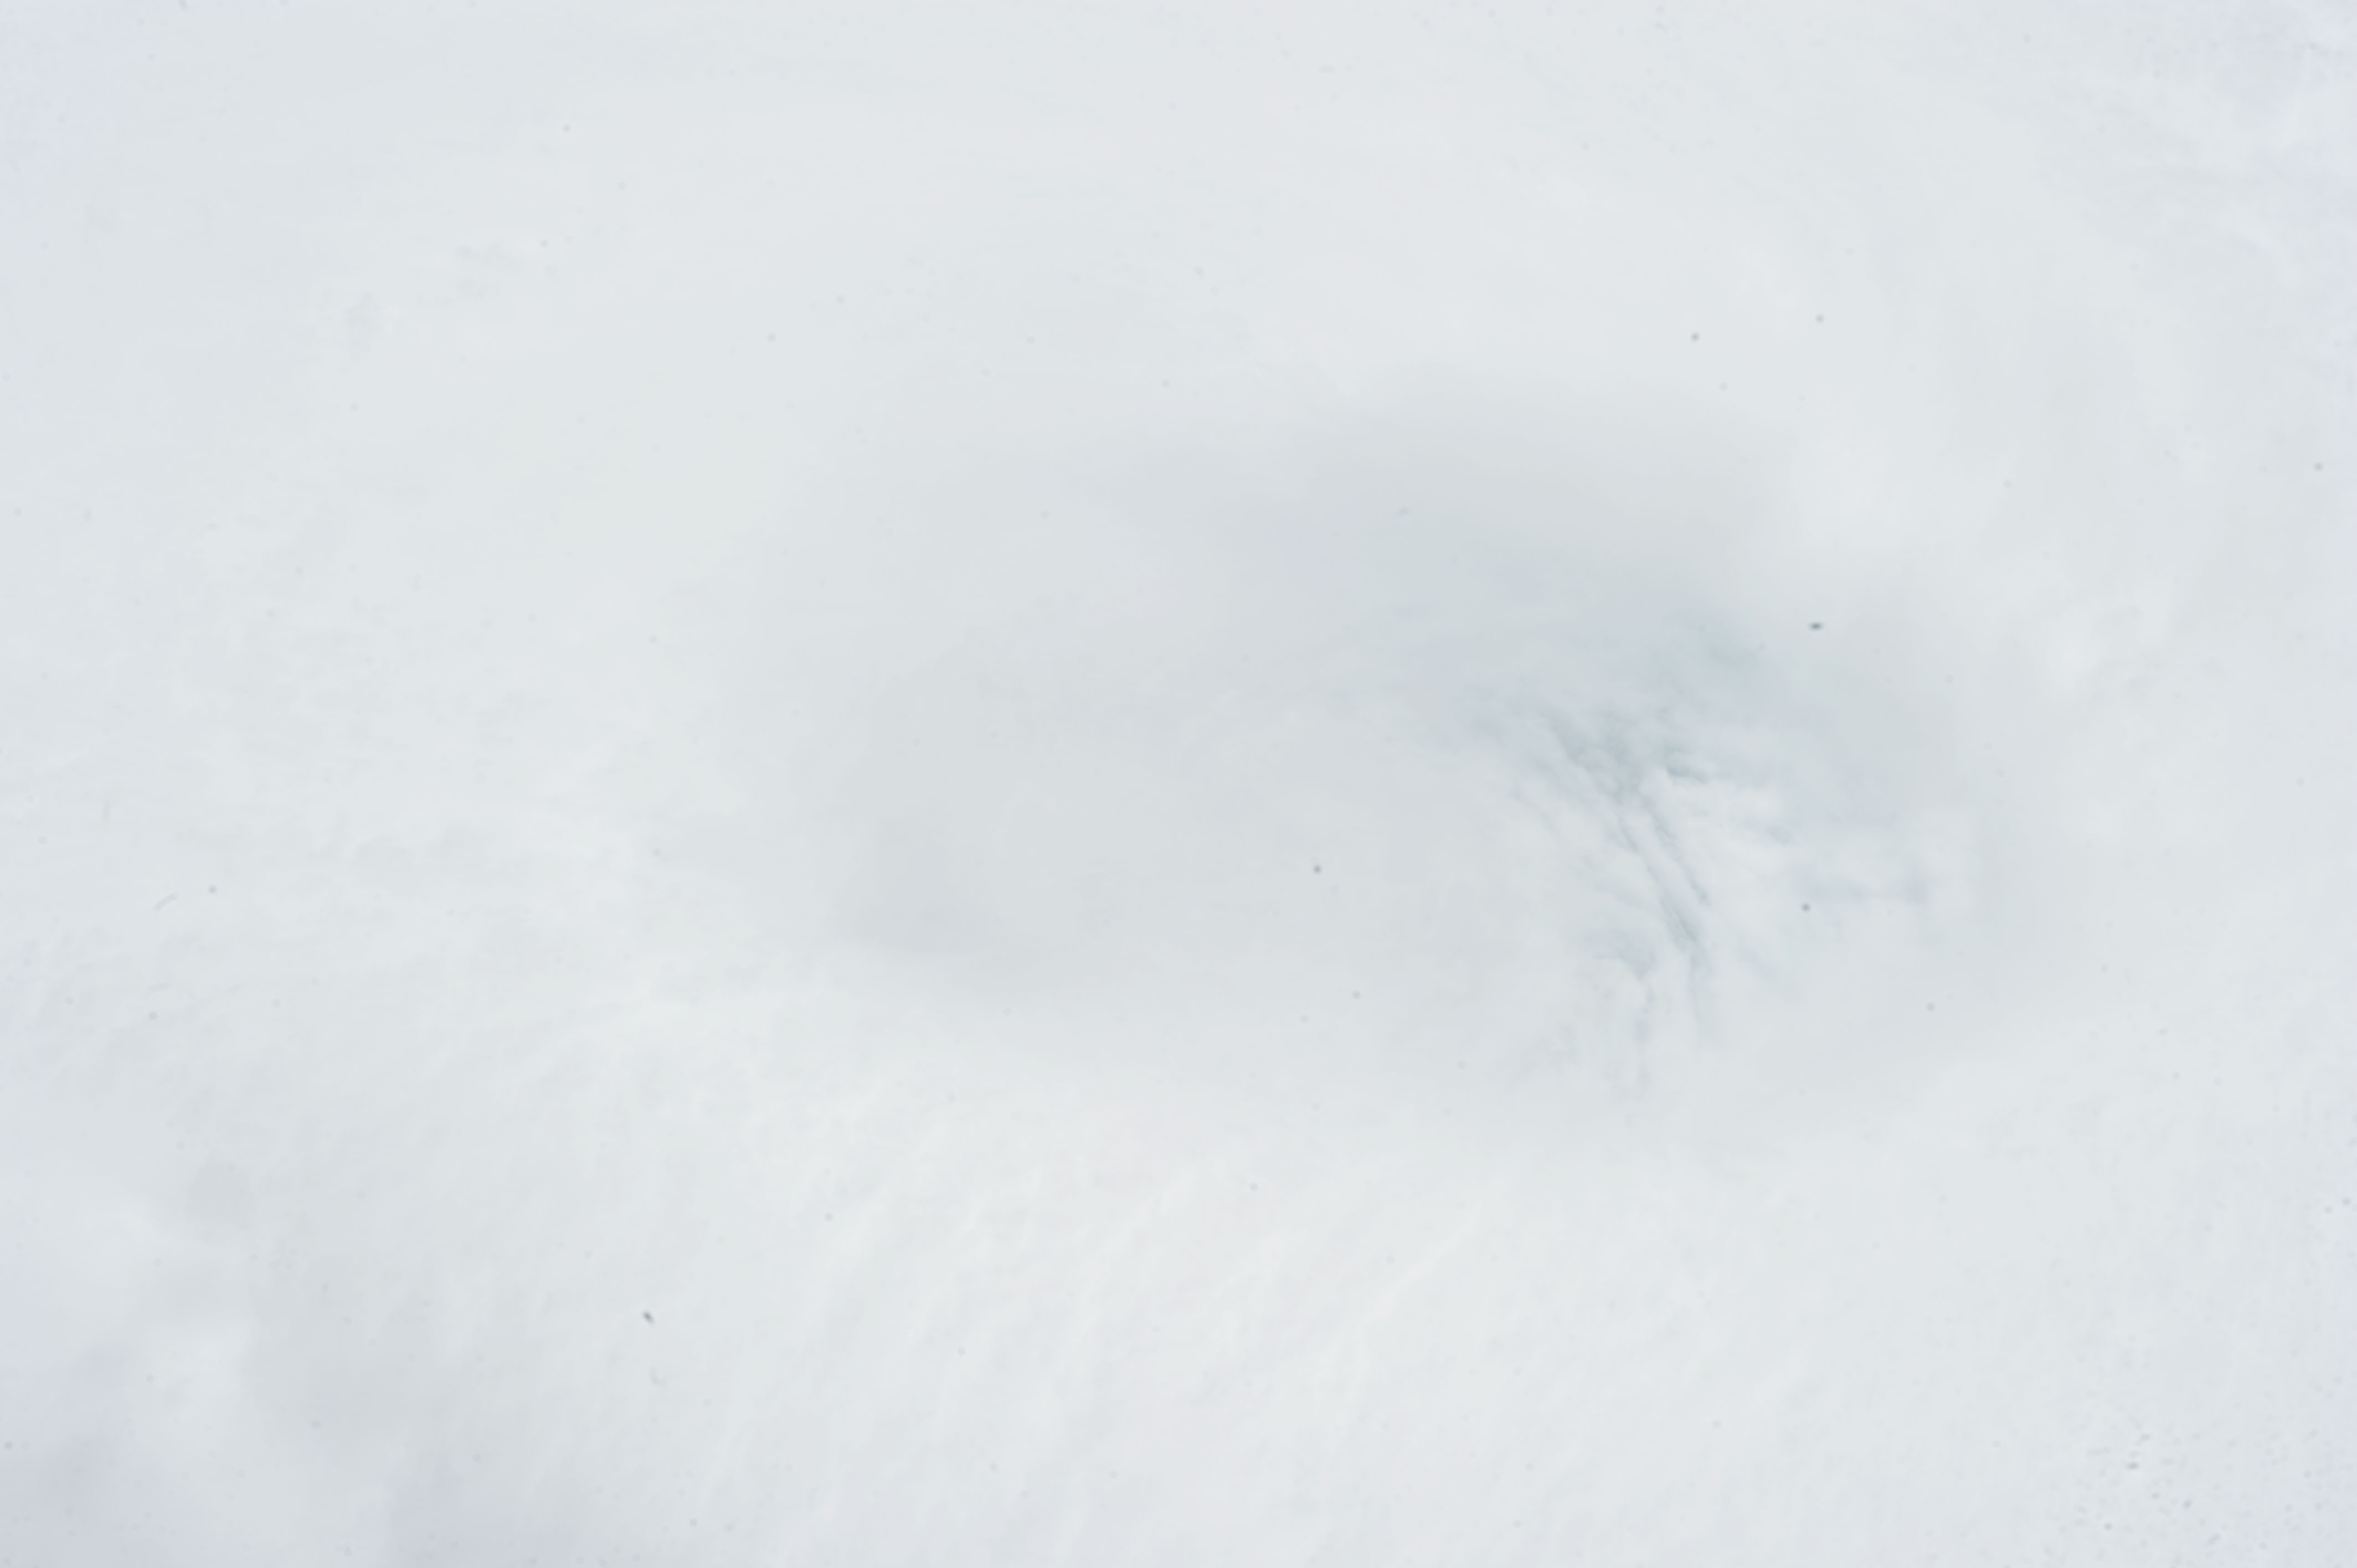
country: INDIAN OCEAN
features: TROPICAL CYCLONE AMARA, EYEWALL
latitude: -18.3
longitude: 65.3
